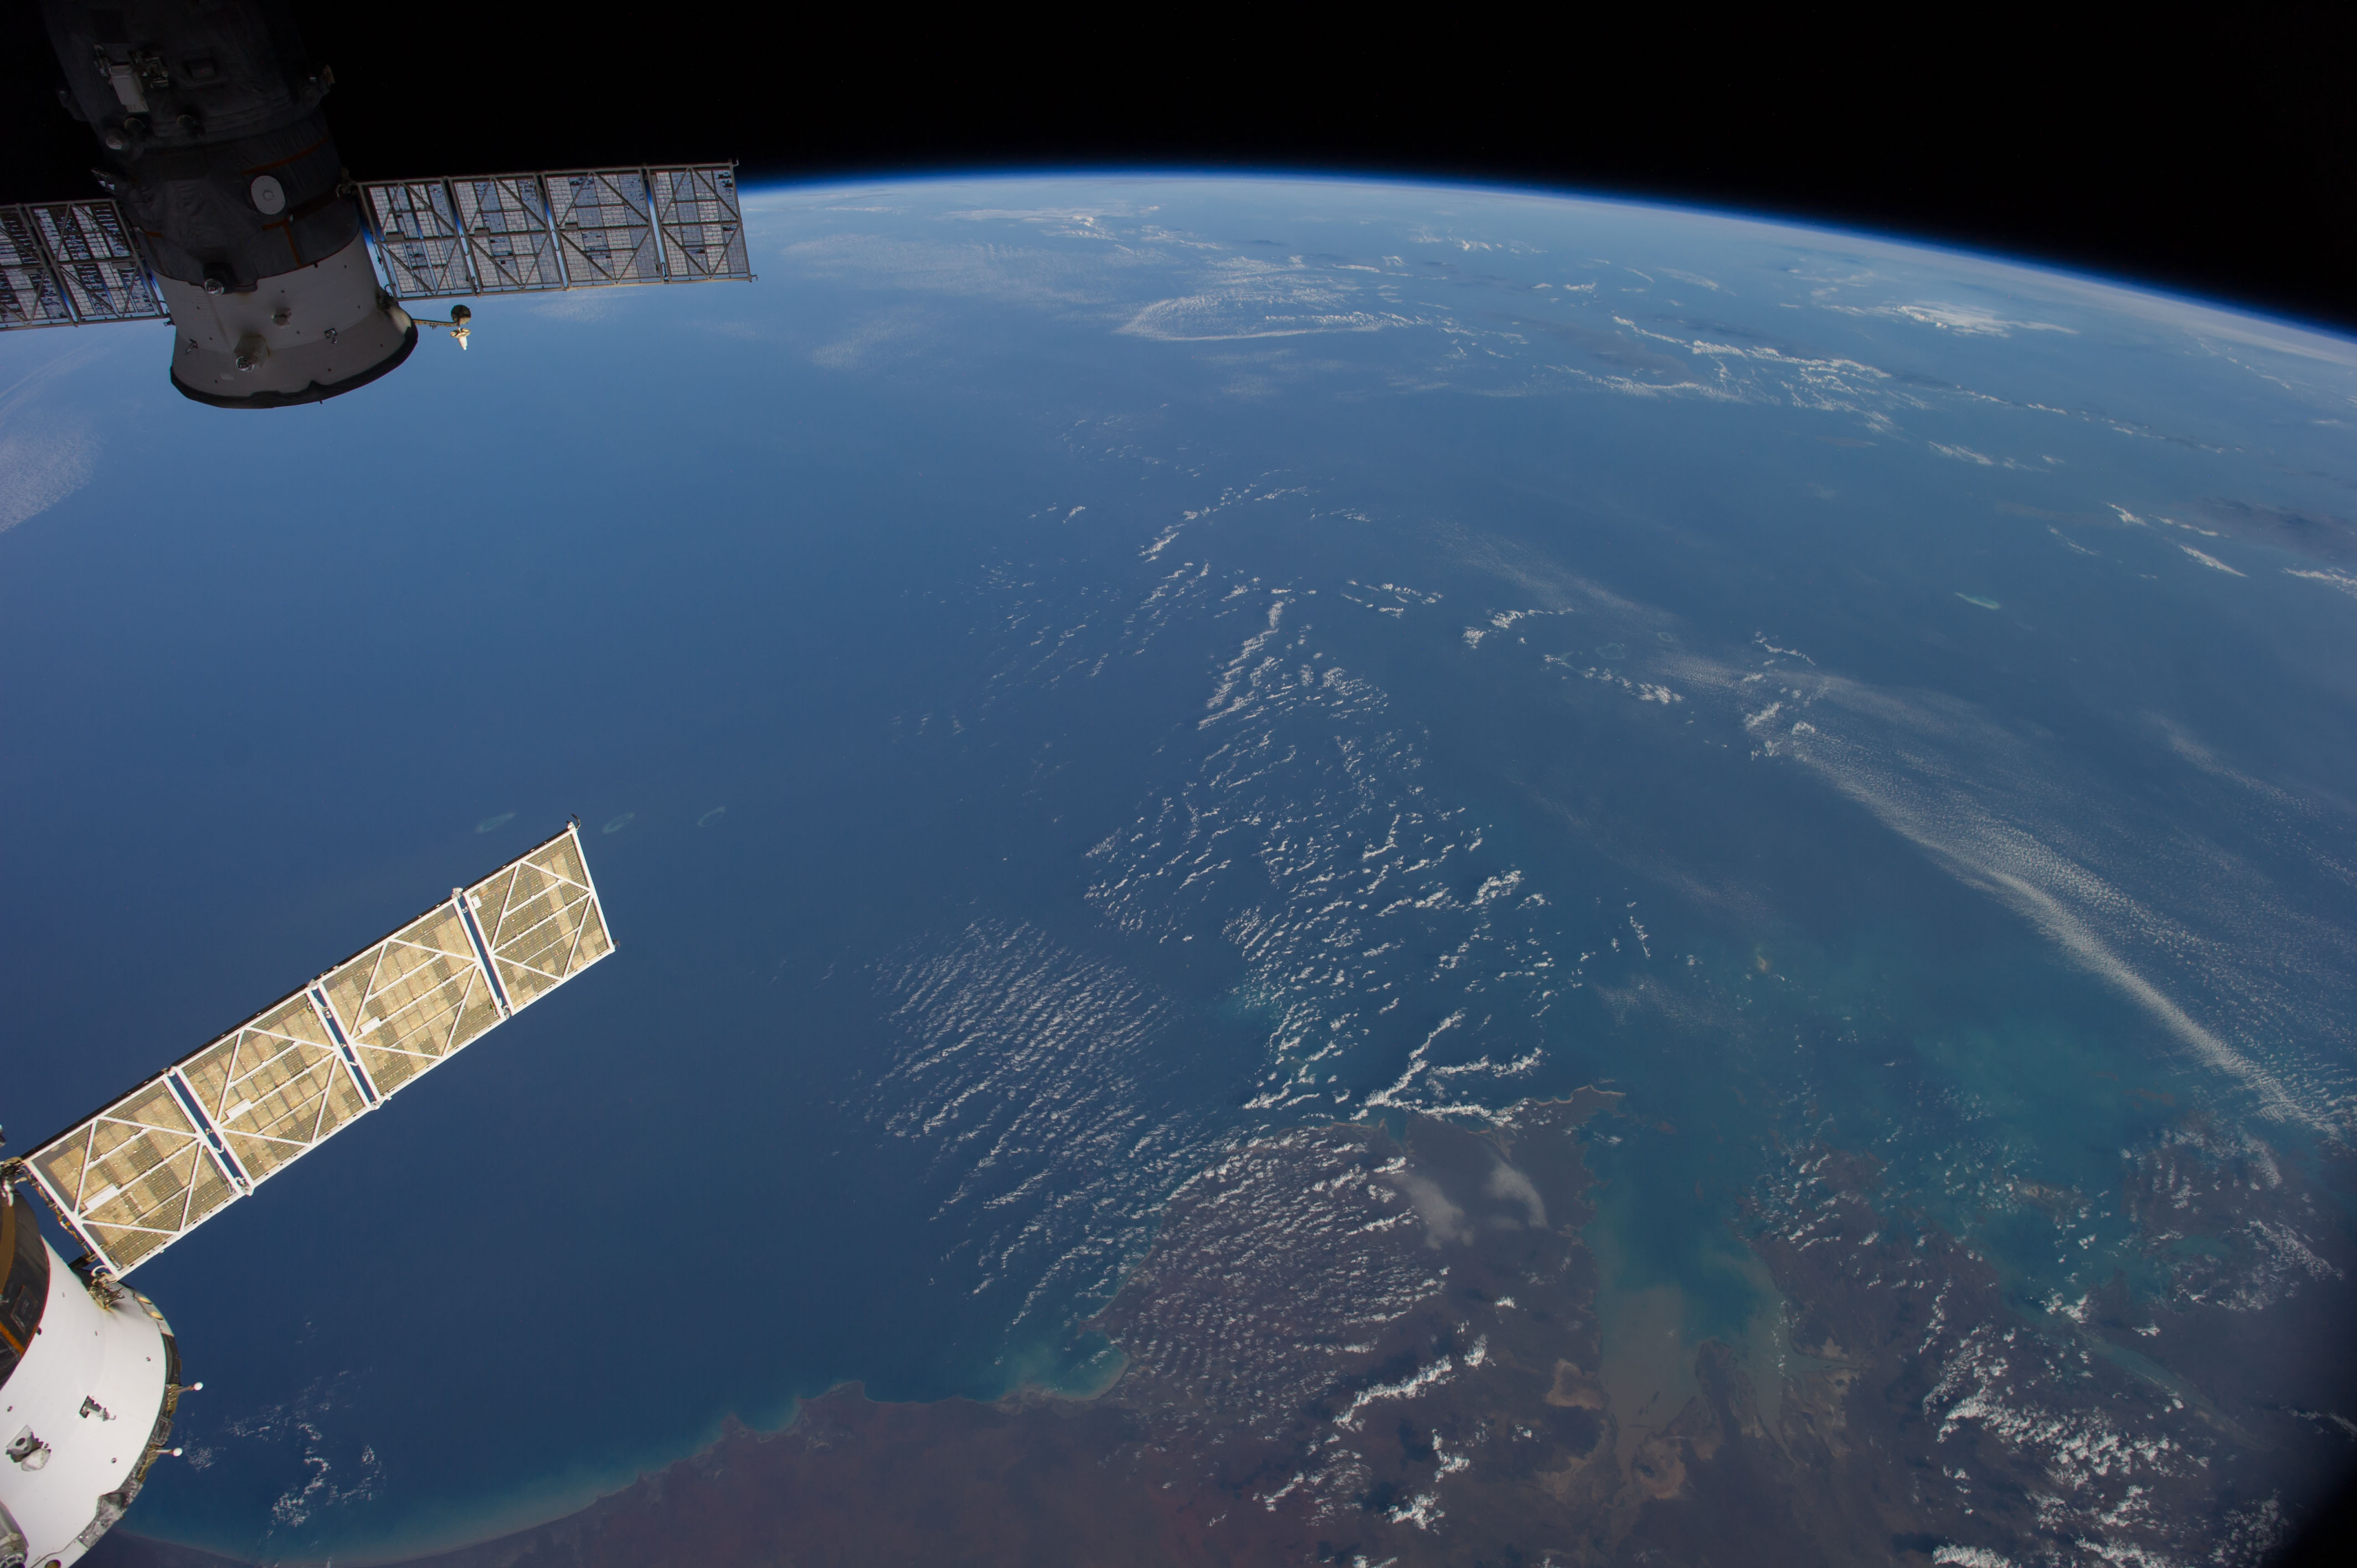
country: AUSTRALIA-WA
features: INDIAN O., KING SOUND, ATMOSPHERIC LIMB
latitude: -16.5
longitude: 121.0
